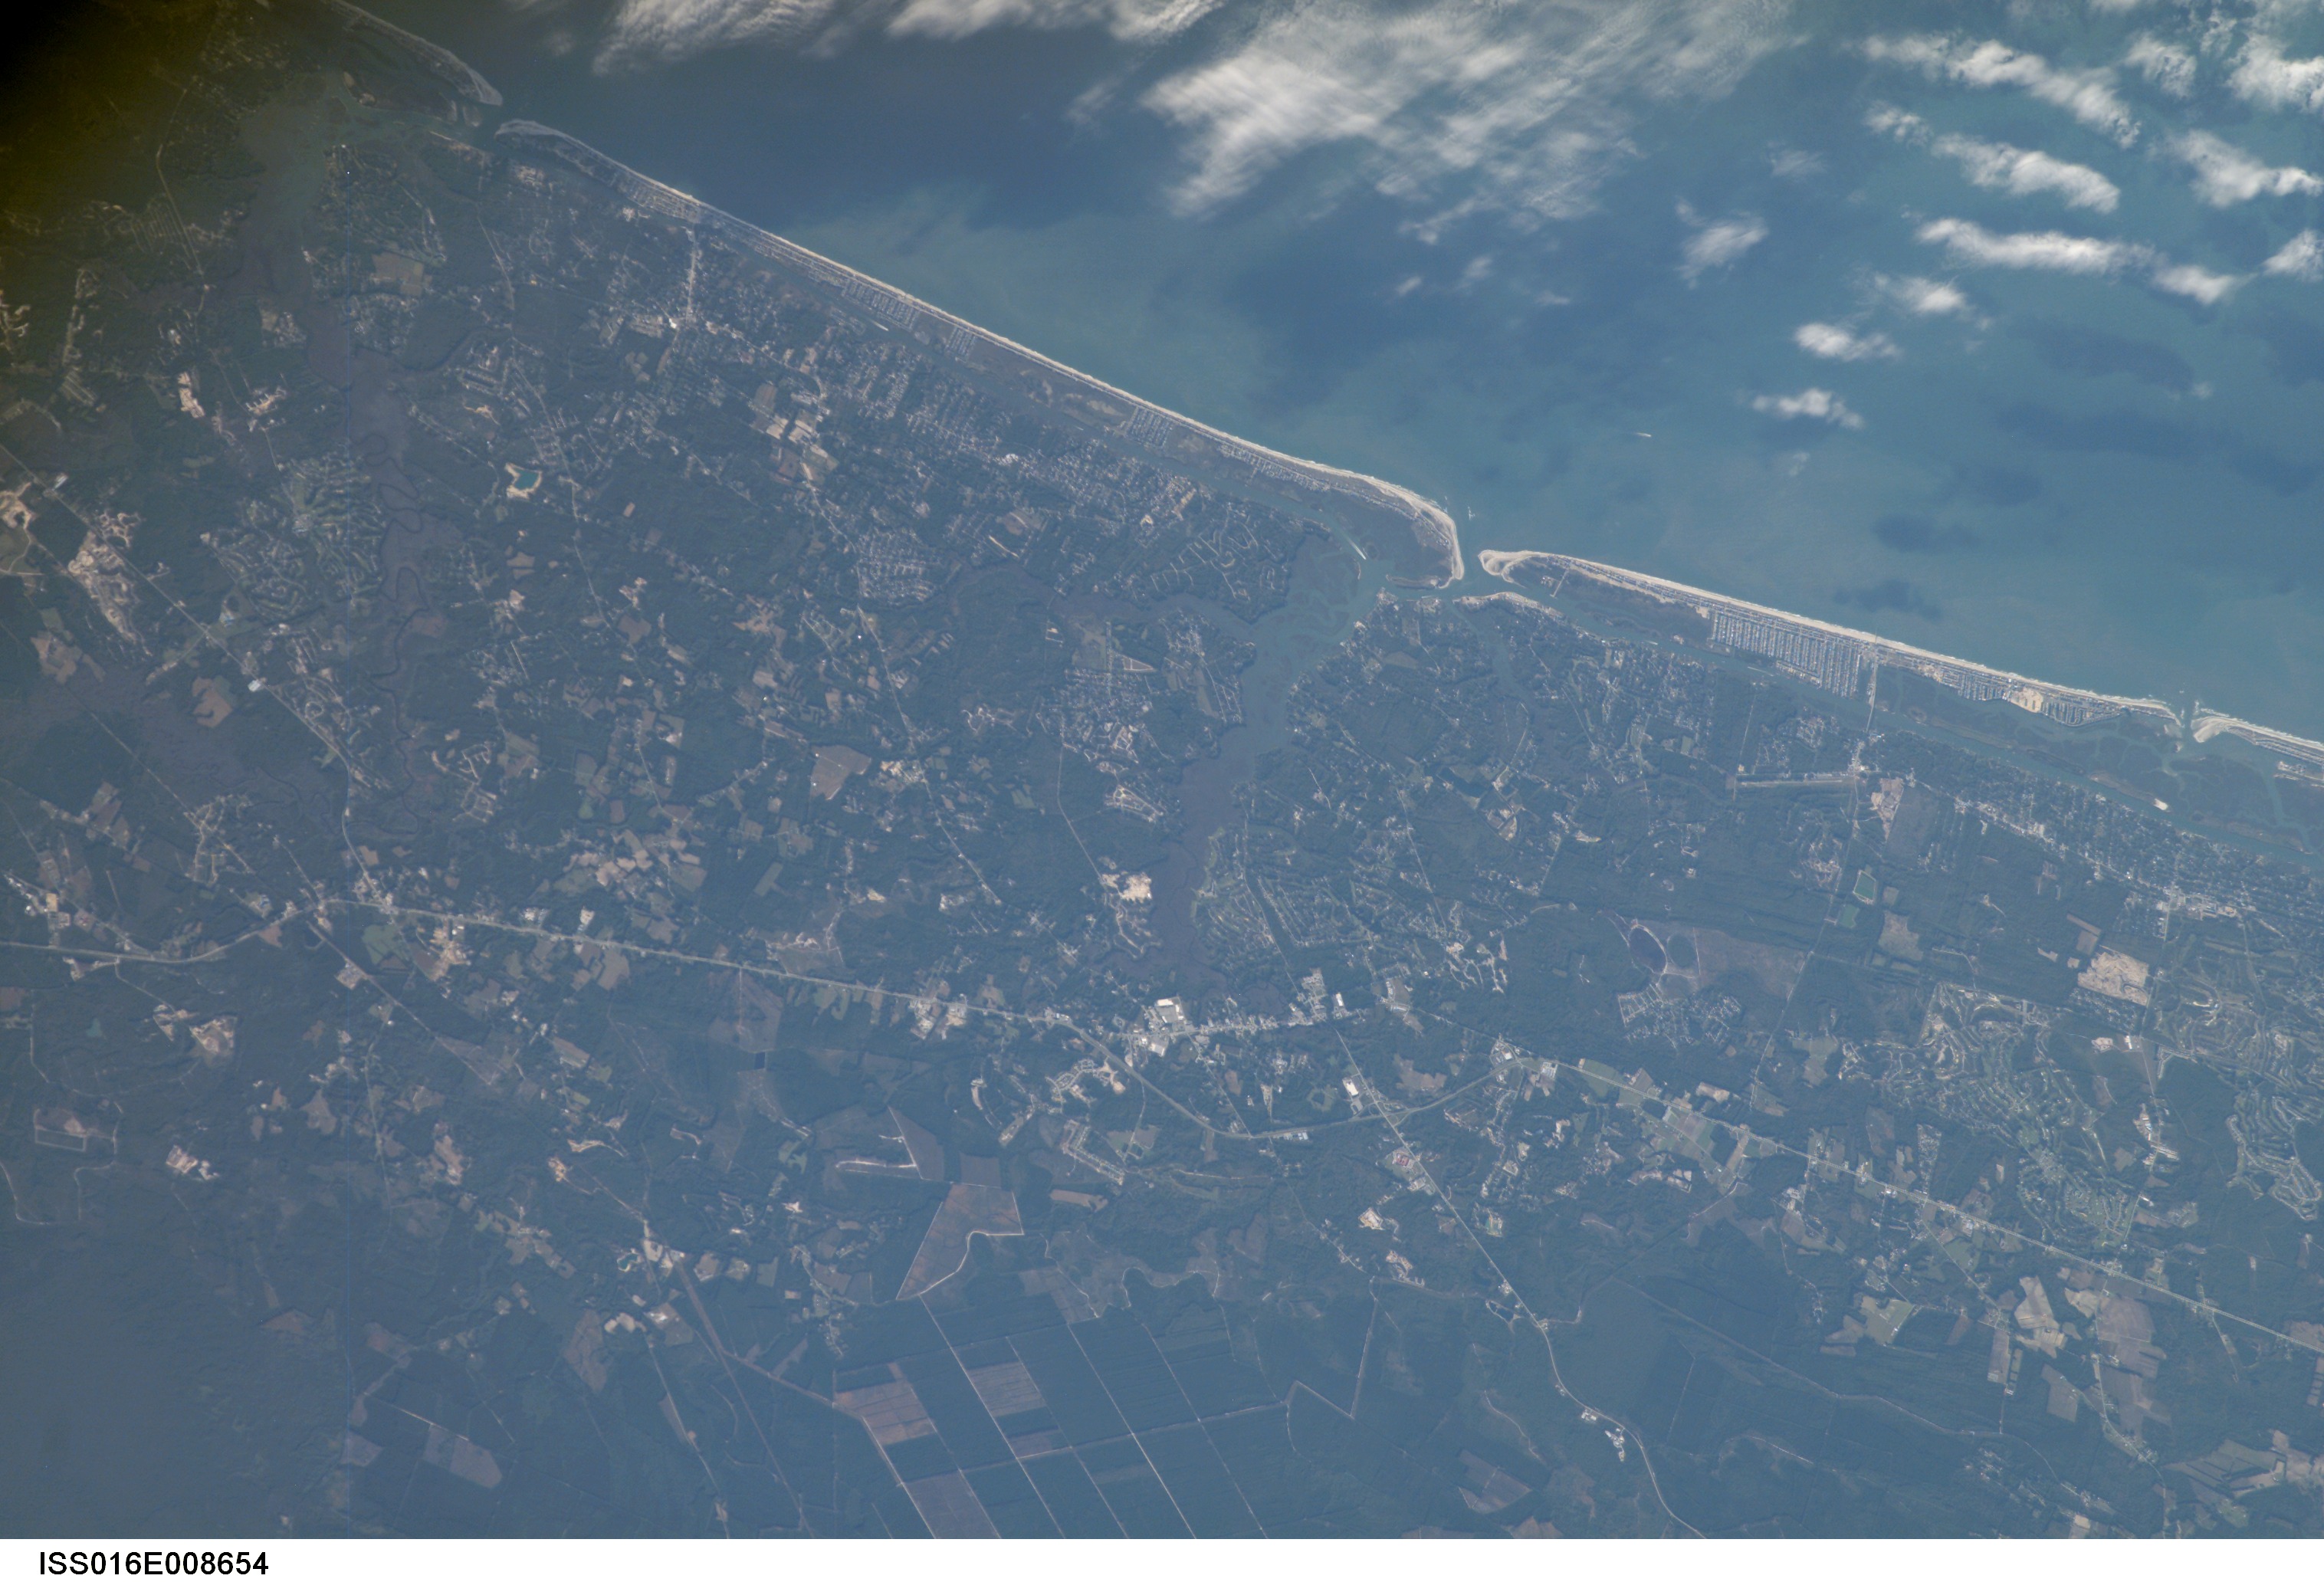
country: USA-NORTH CAROLINA
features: SHALLOTTE RIVER, COASTLINE
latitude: 33.9
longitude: -78.3
